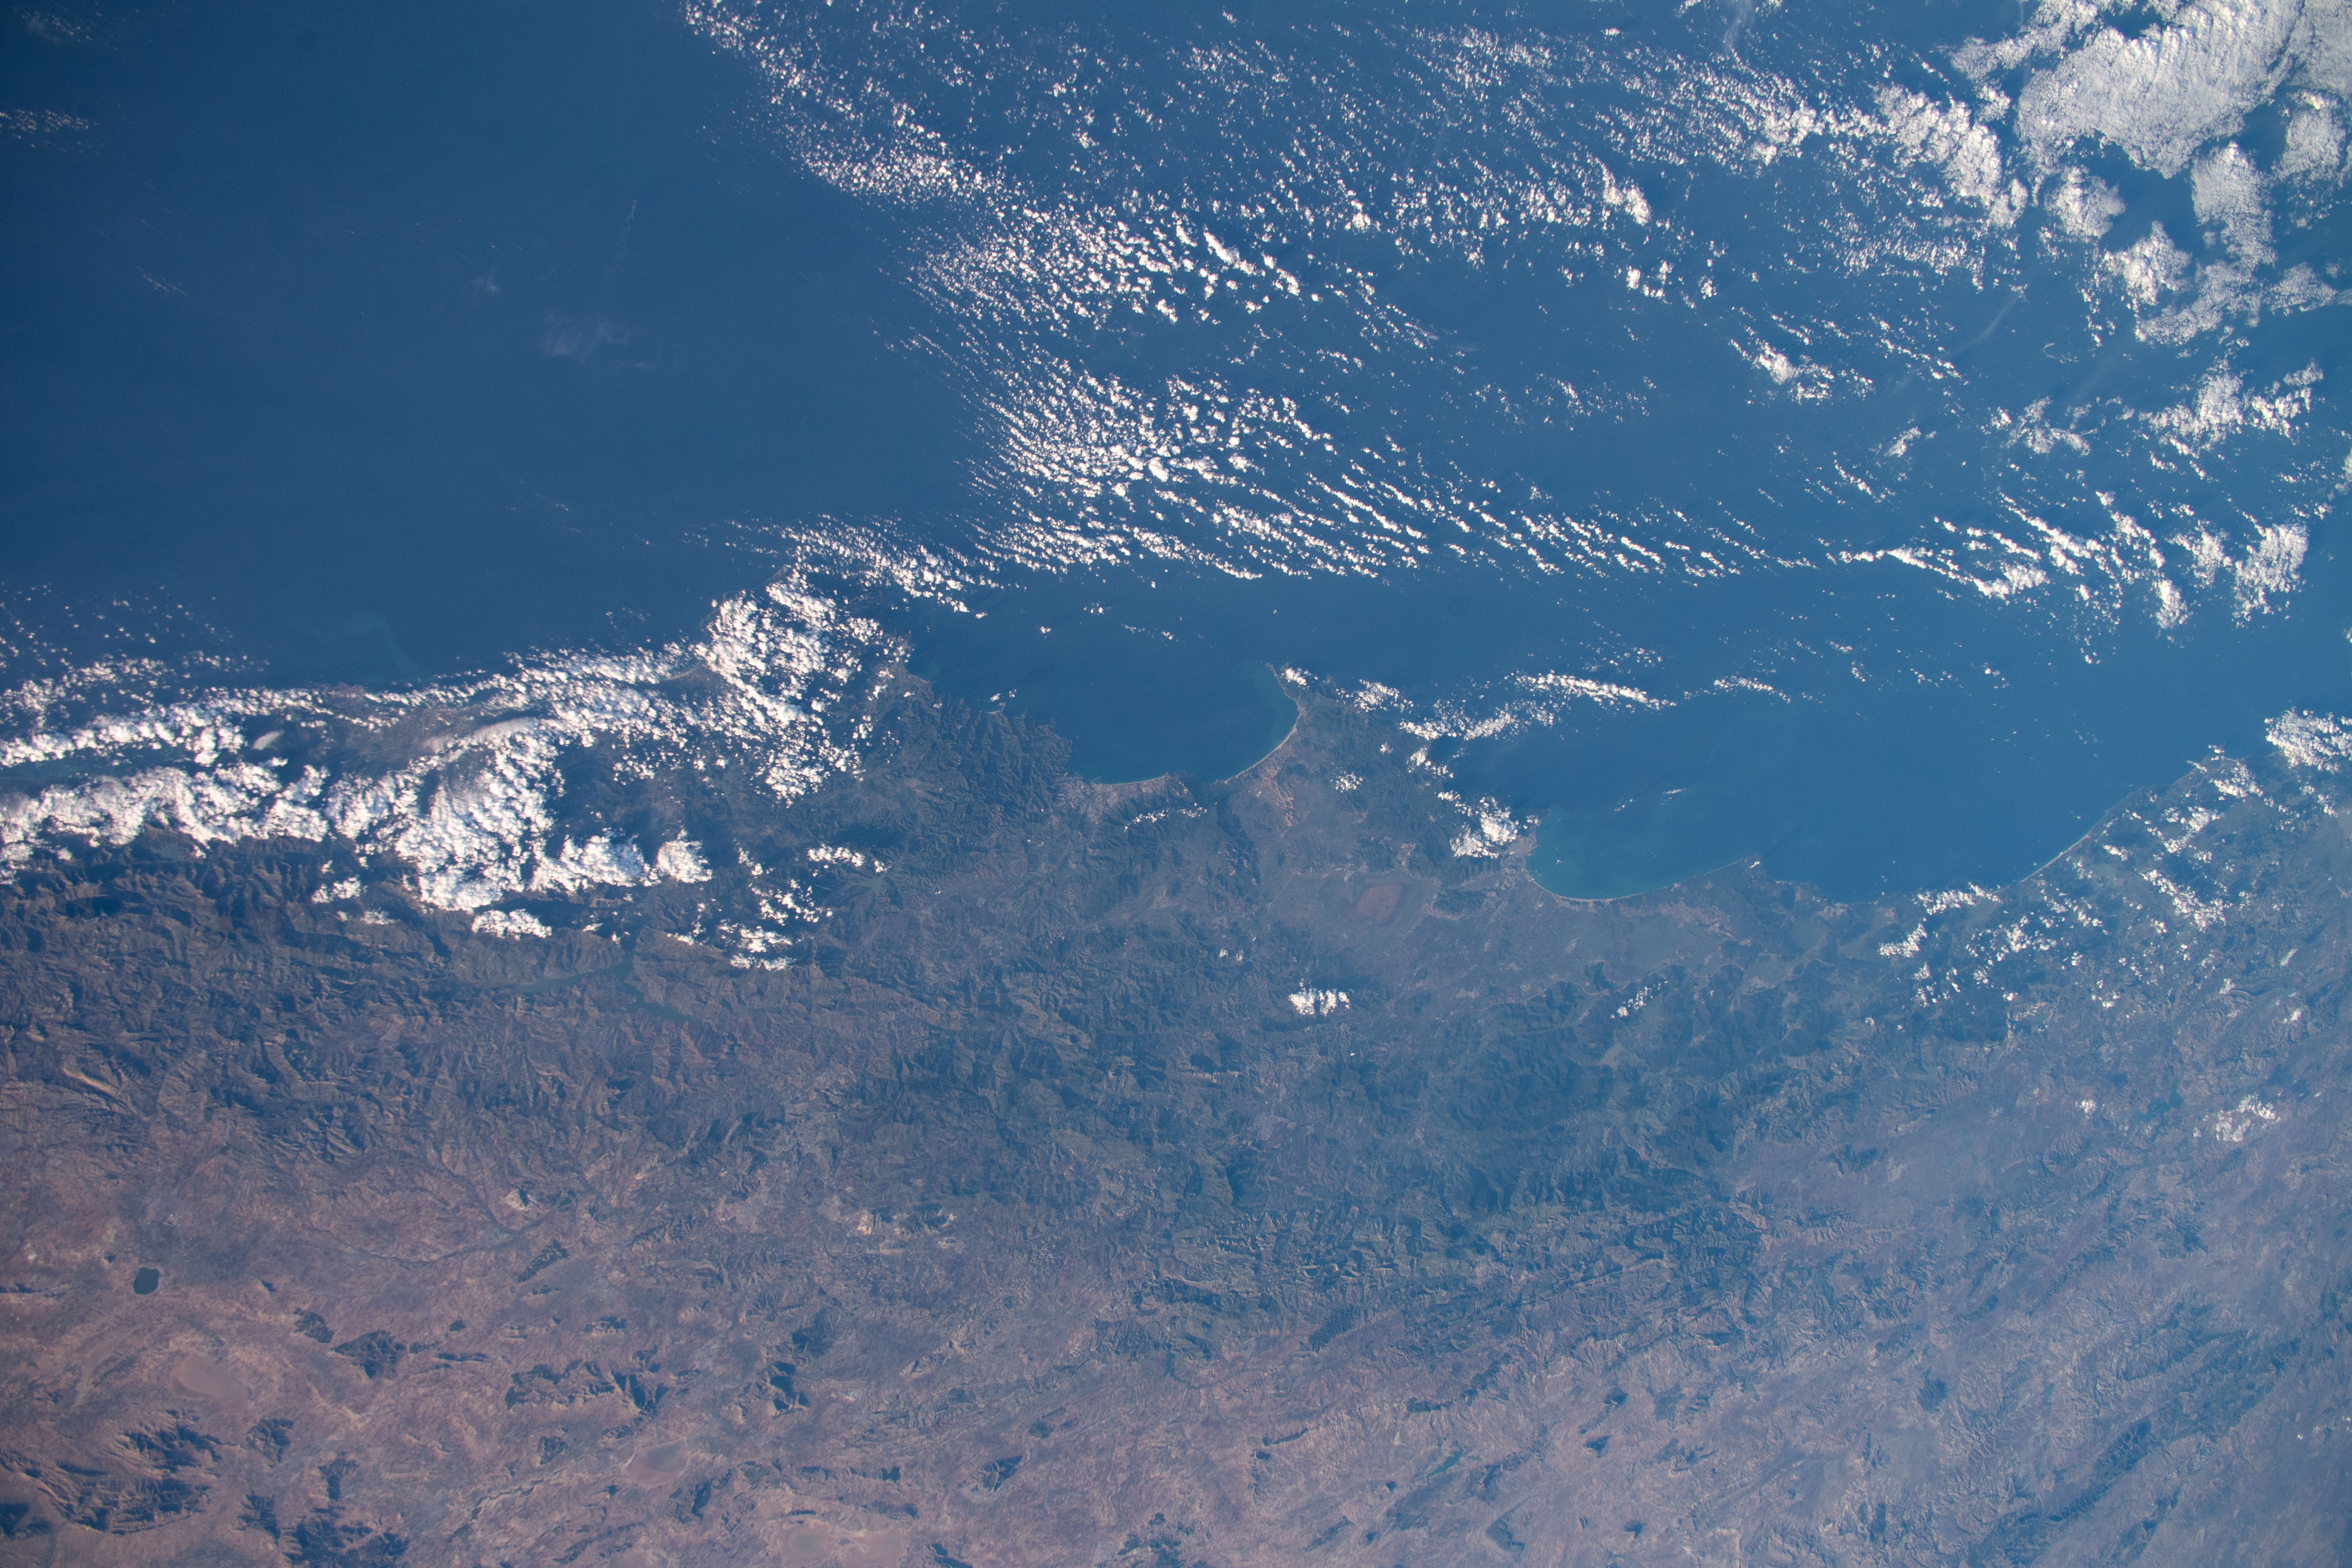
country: ALGERIA
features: ATLAS MOUNTAINS, EDOUGH NATIONAL PARK
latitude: 37.0
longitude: 7.0
